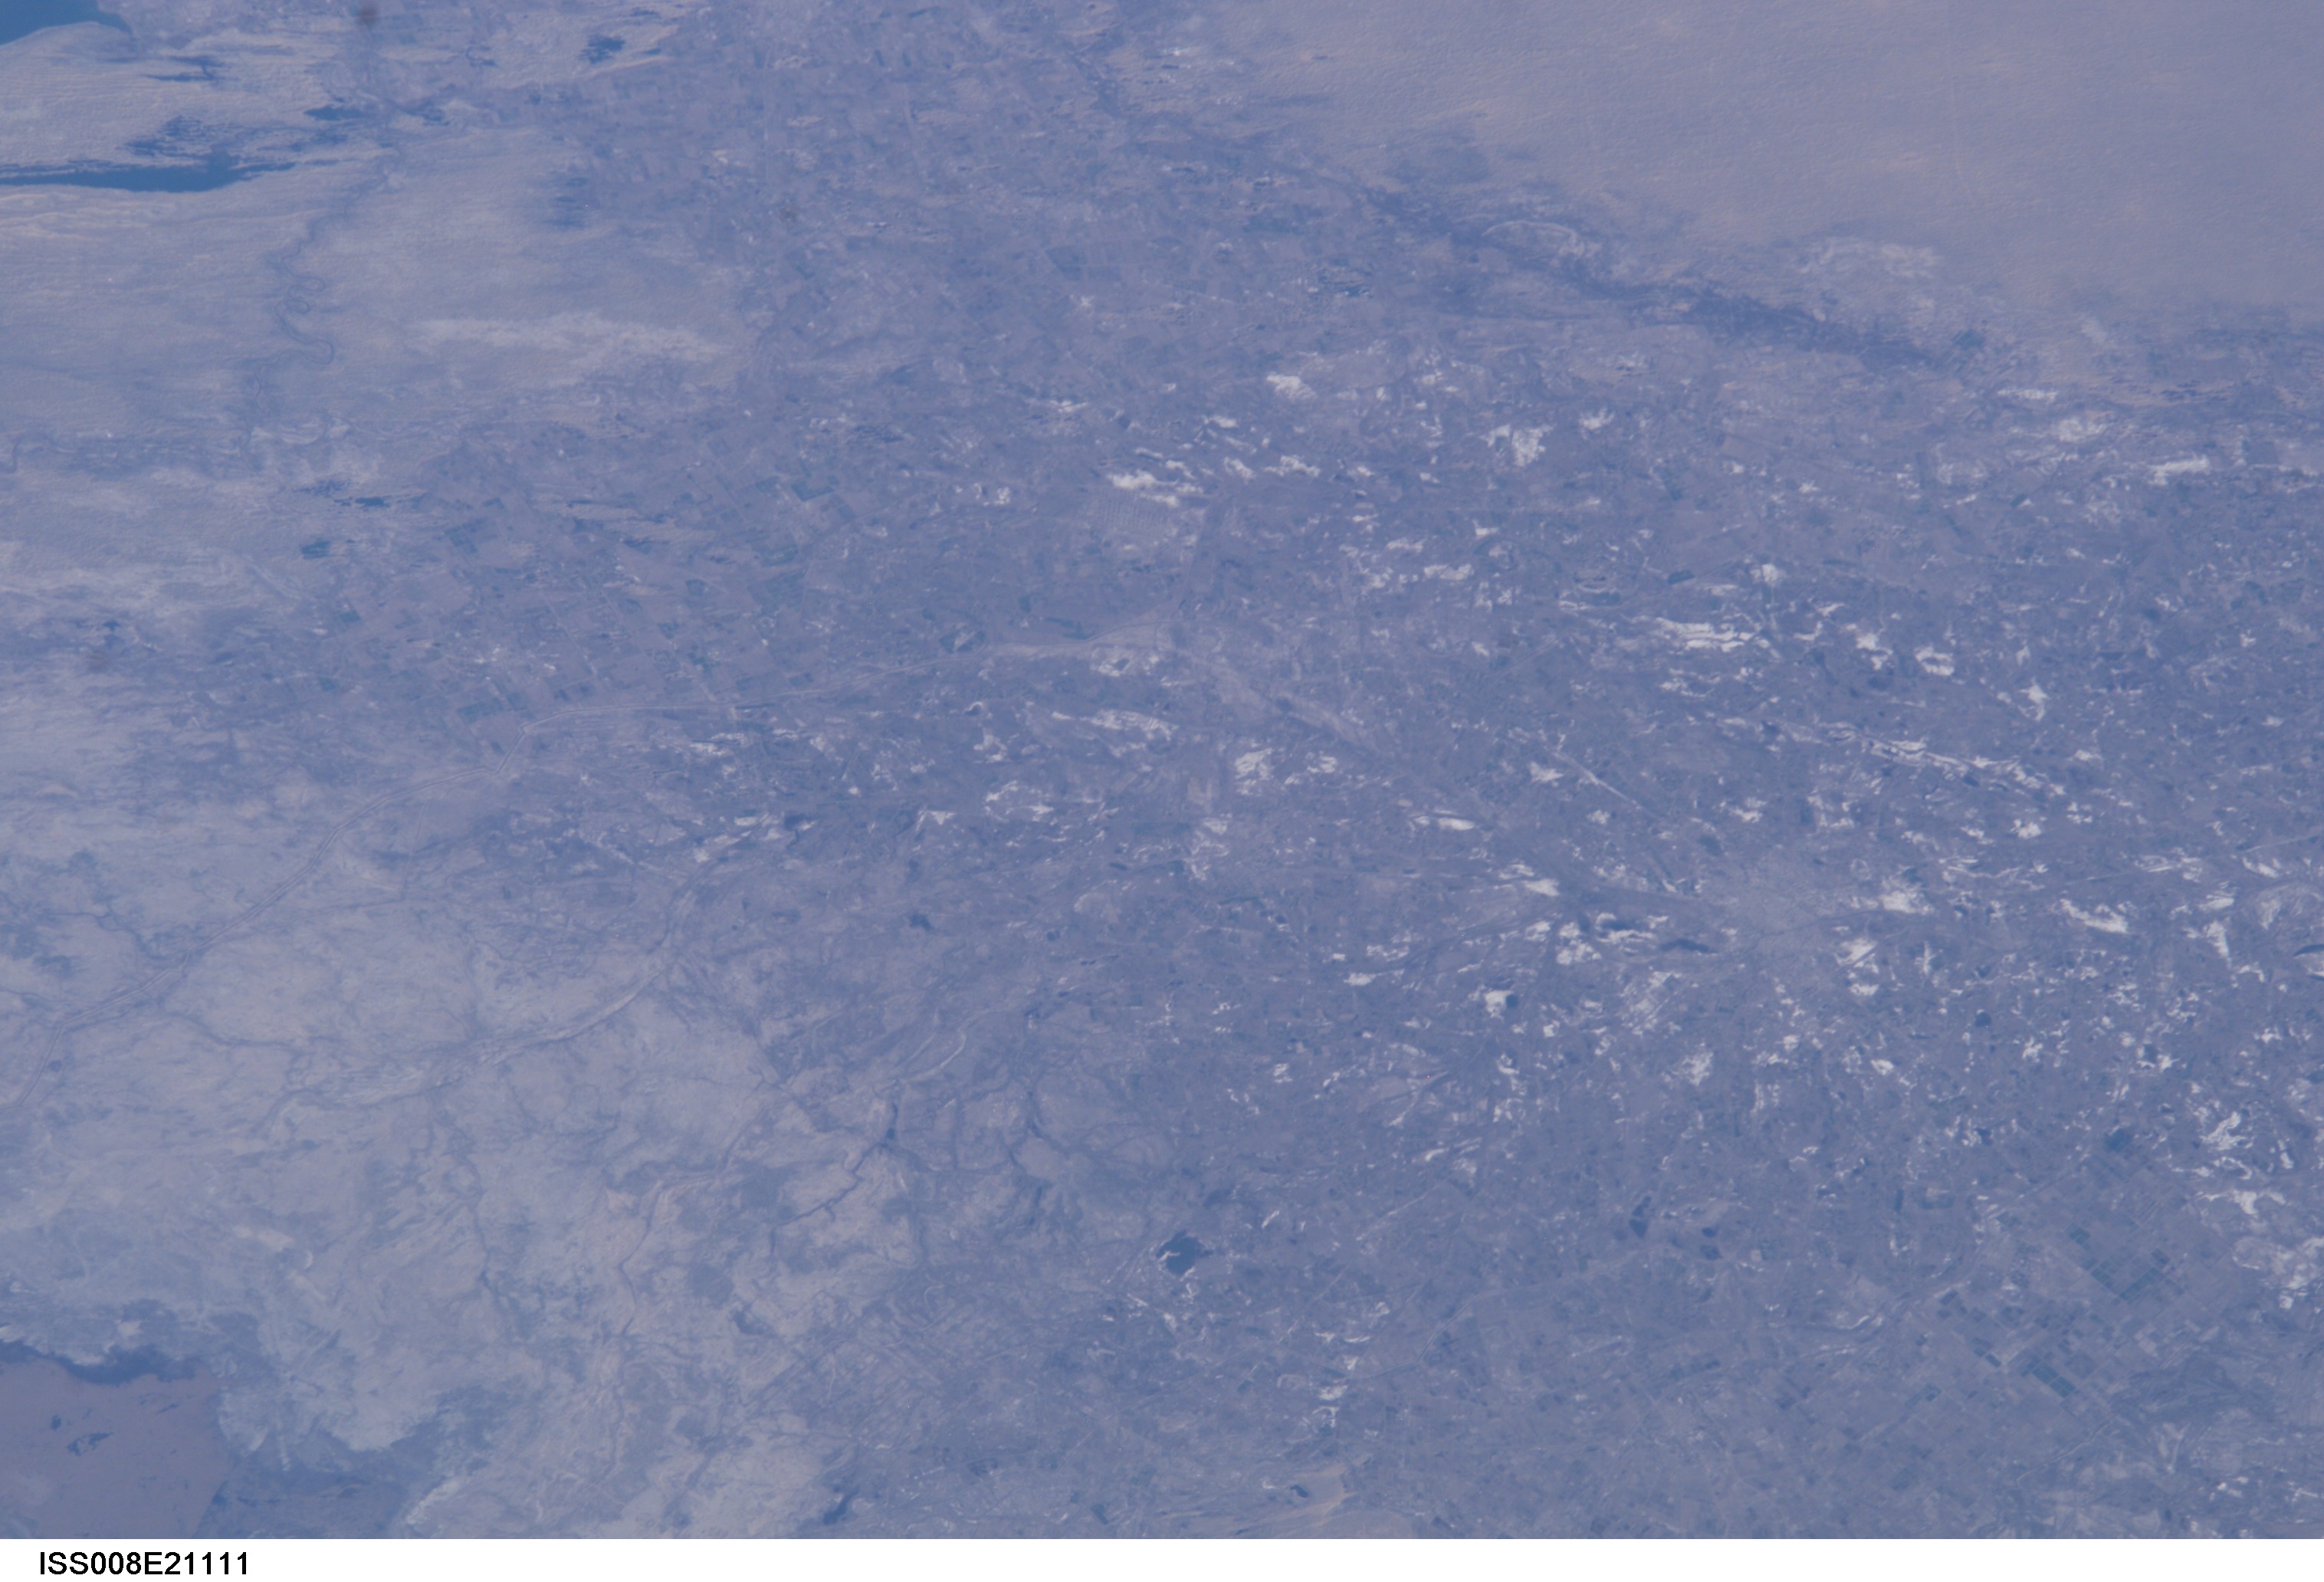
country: UZBEKISTAN
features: AMUDAR YA DELTA, AGRICULTURE
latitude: 43.0
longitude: 60.0
